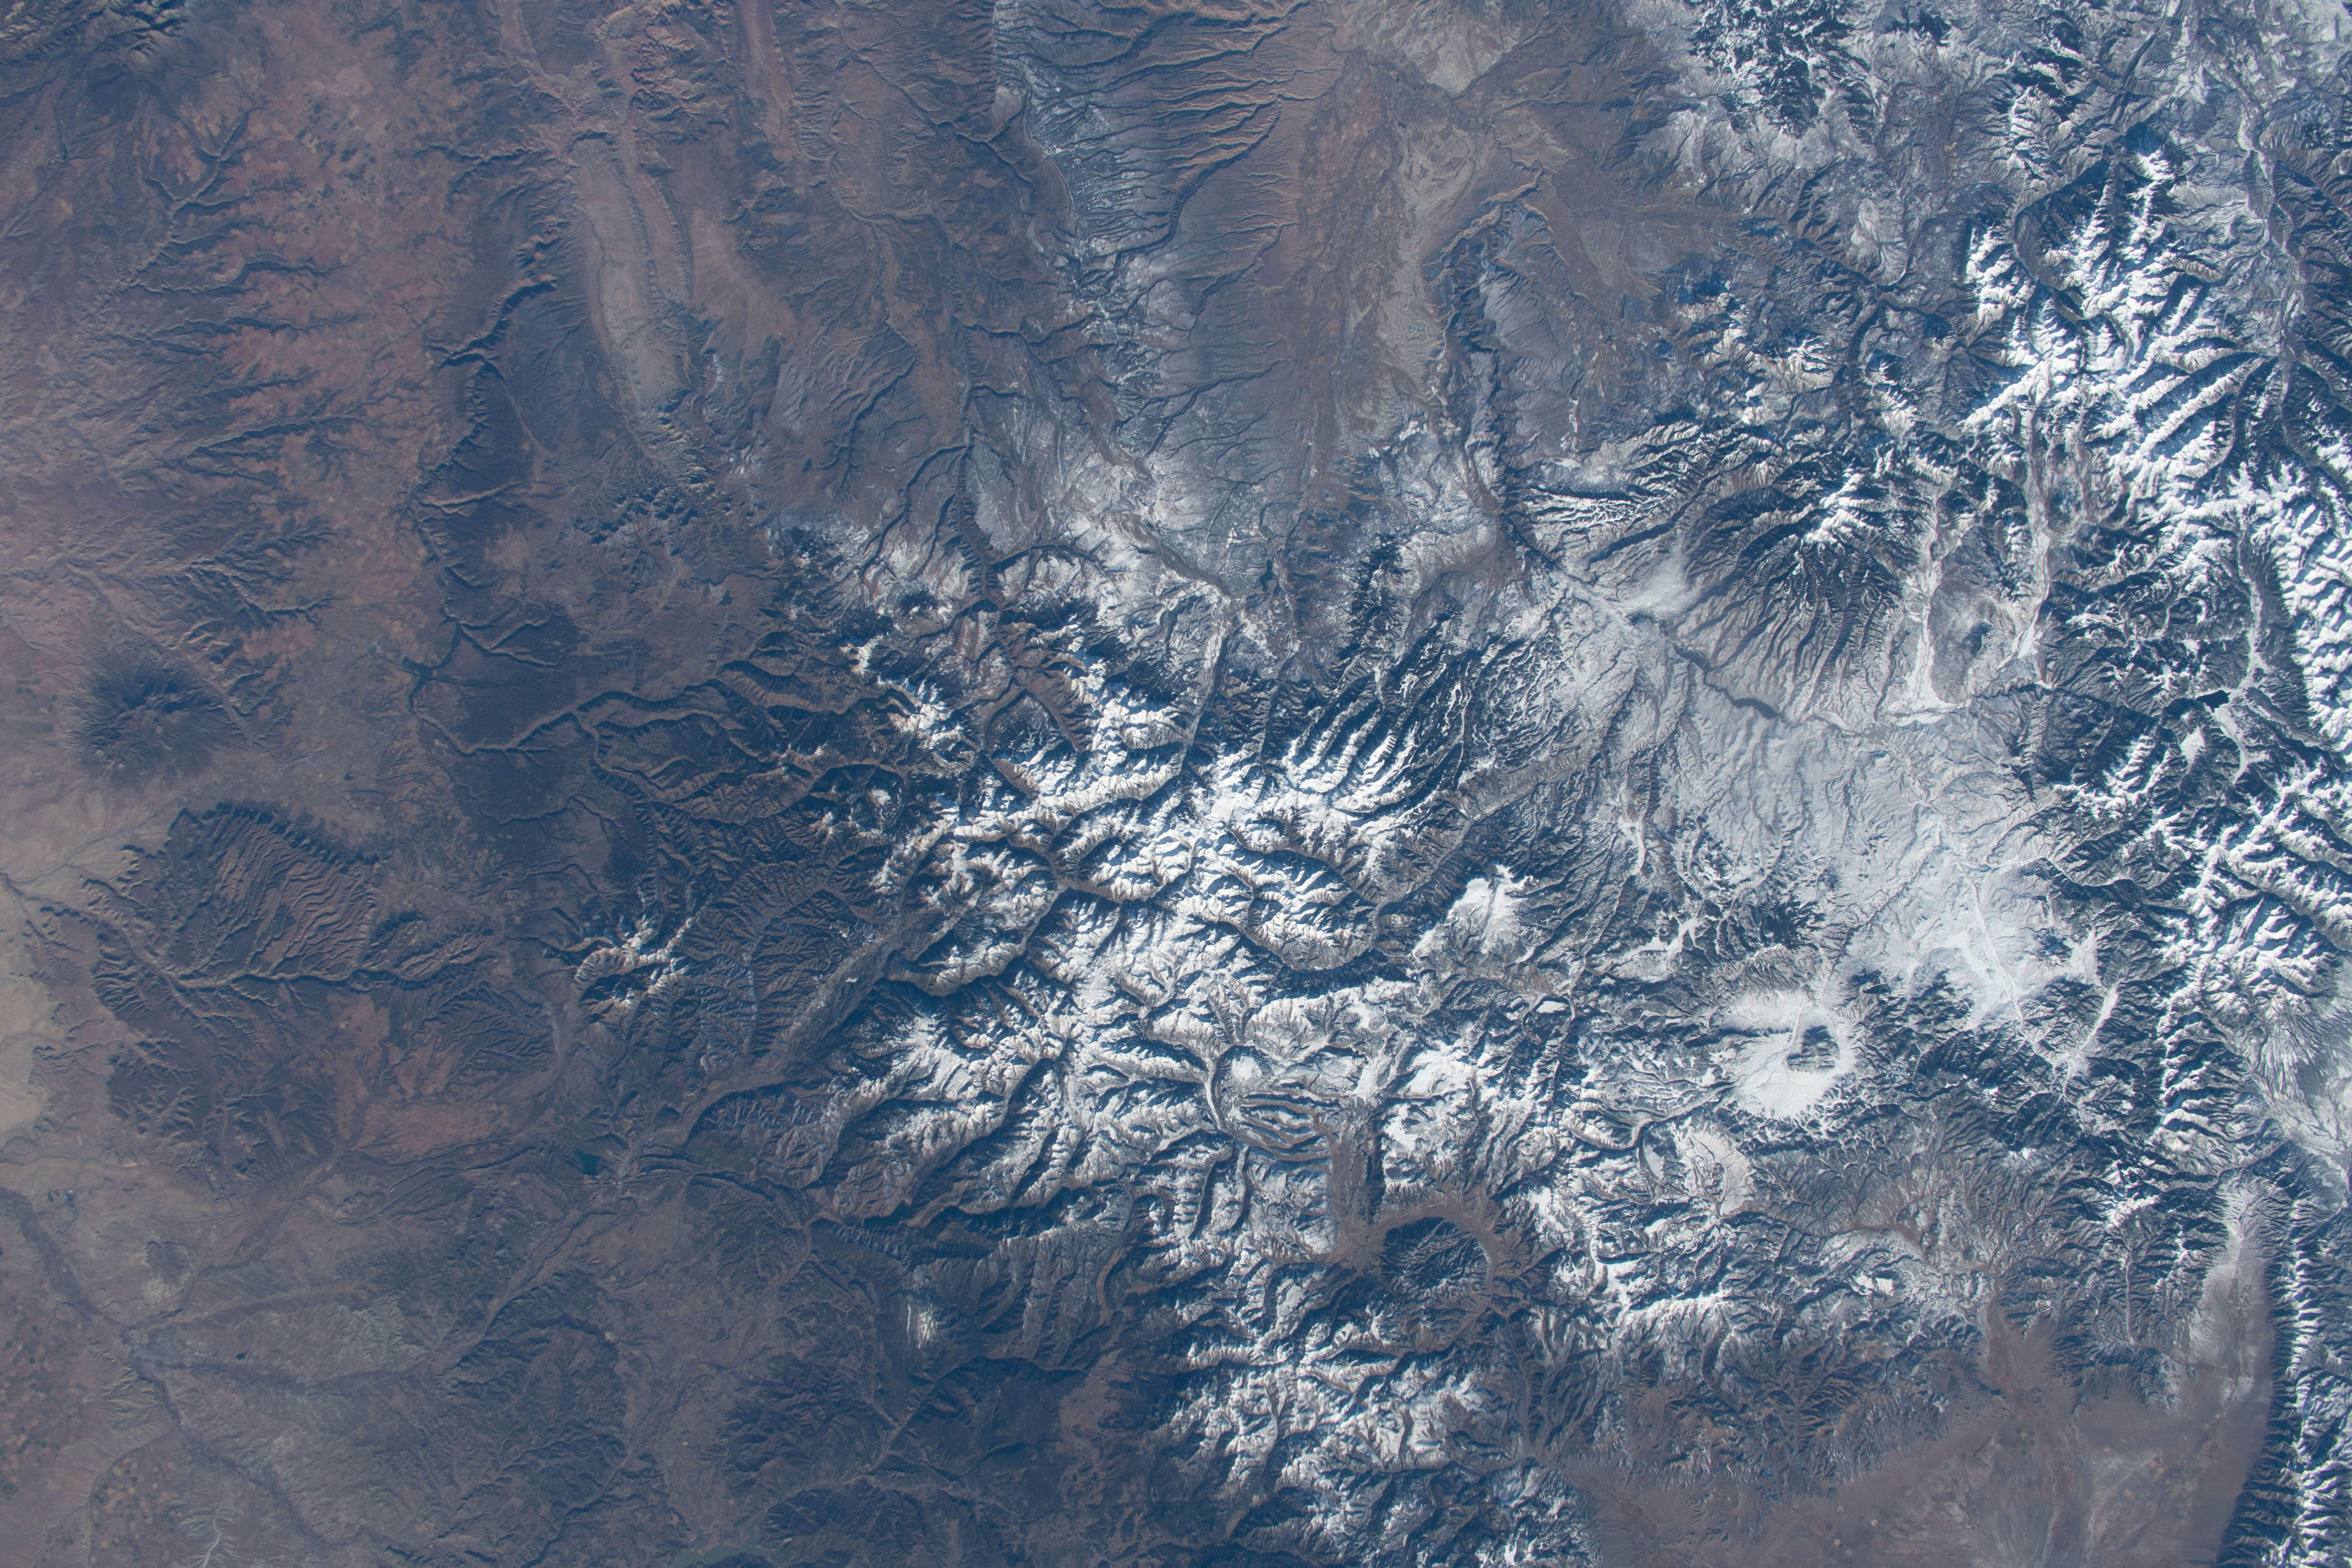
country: USA-COLORADO
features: REDCLOUD PEAK, HANDIES PEAK, HESPERUS MOUNTAIN, MOUNT ELBERT
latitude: 38.0
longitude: -107.5
